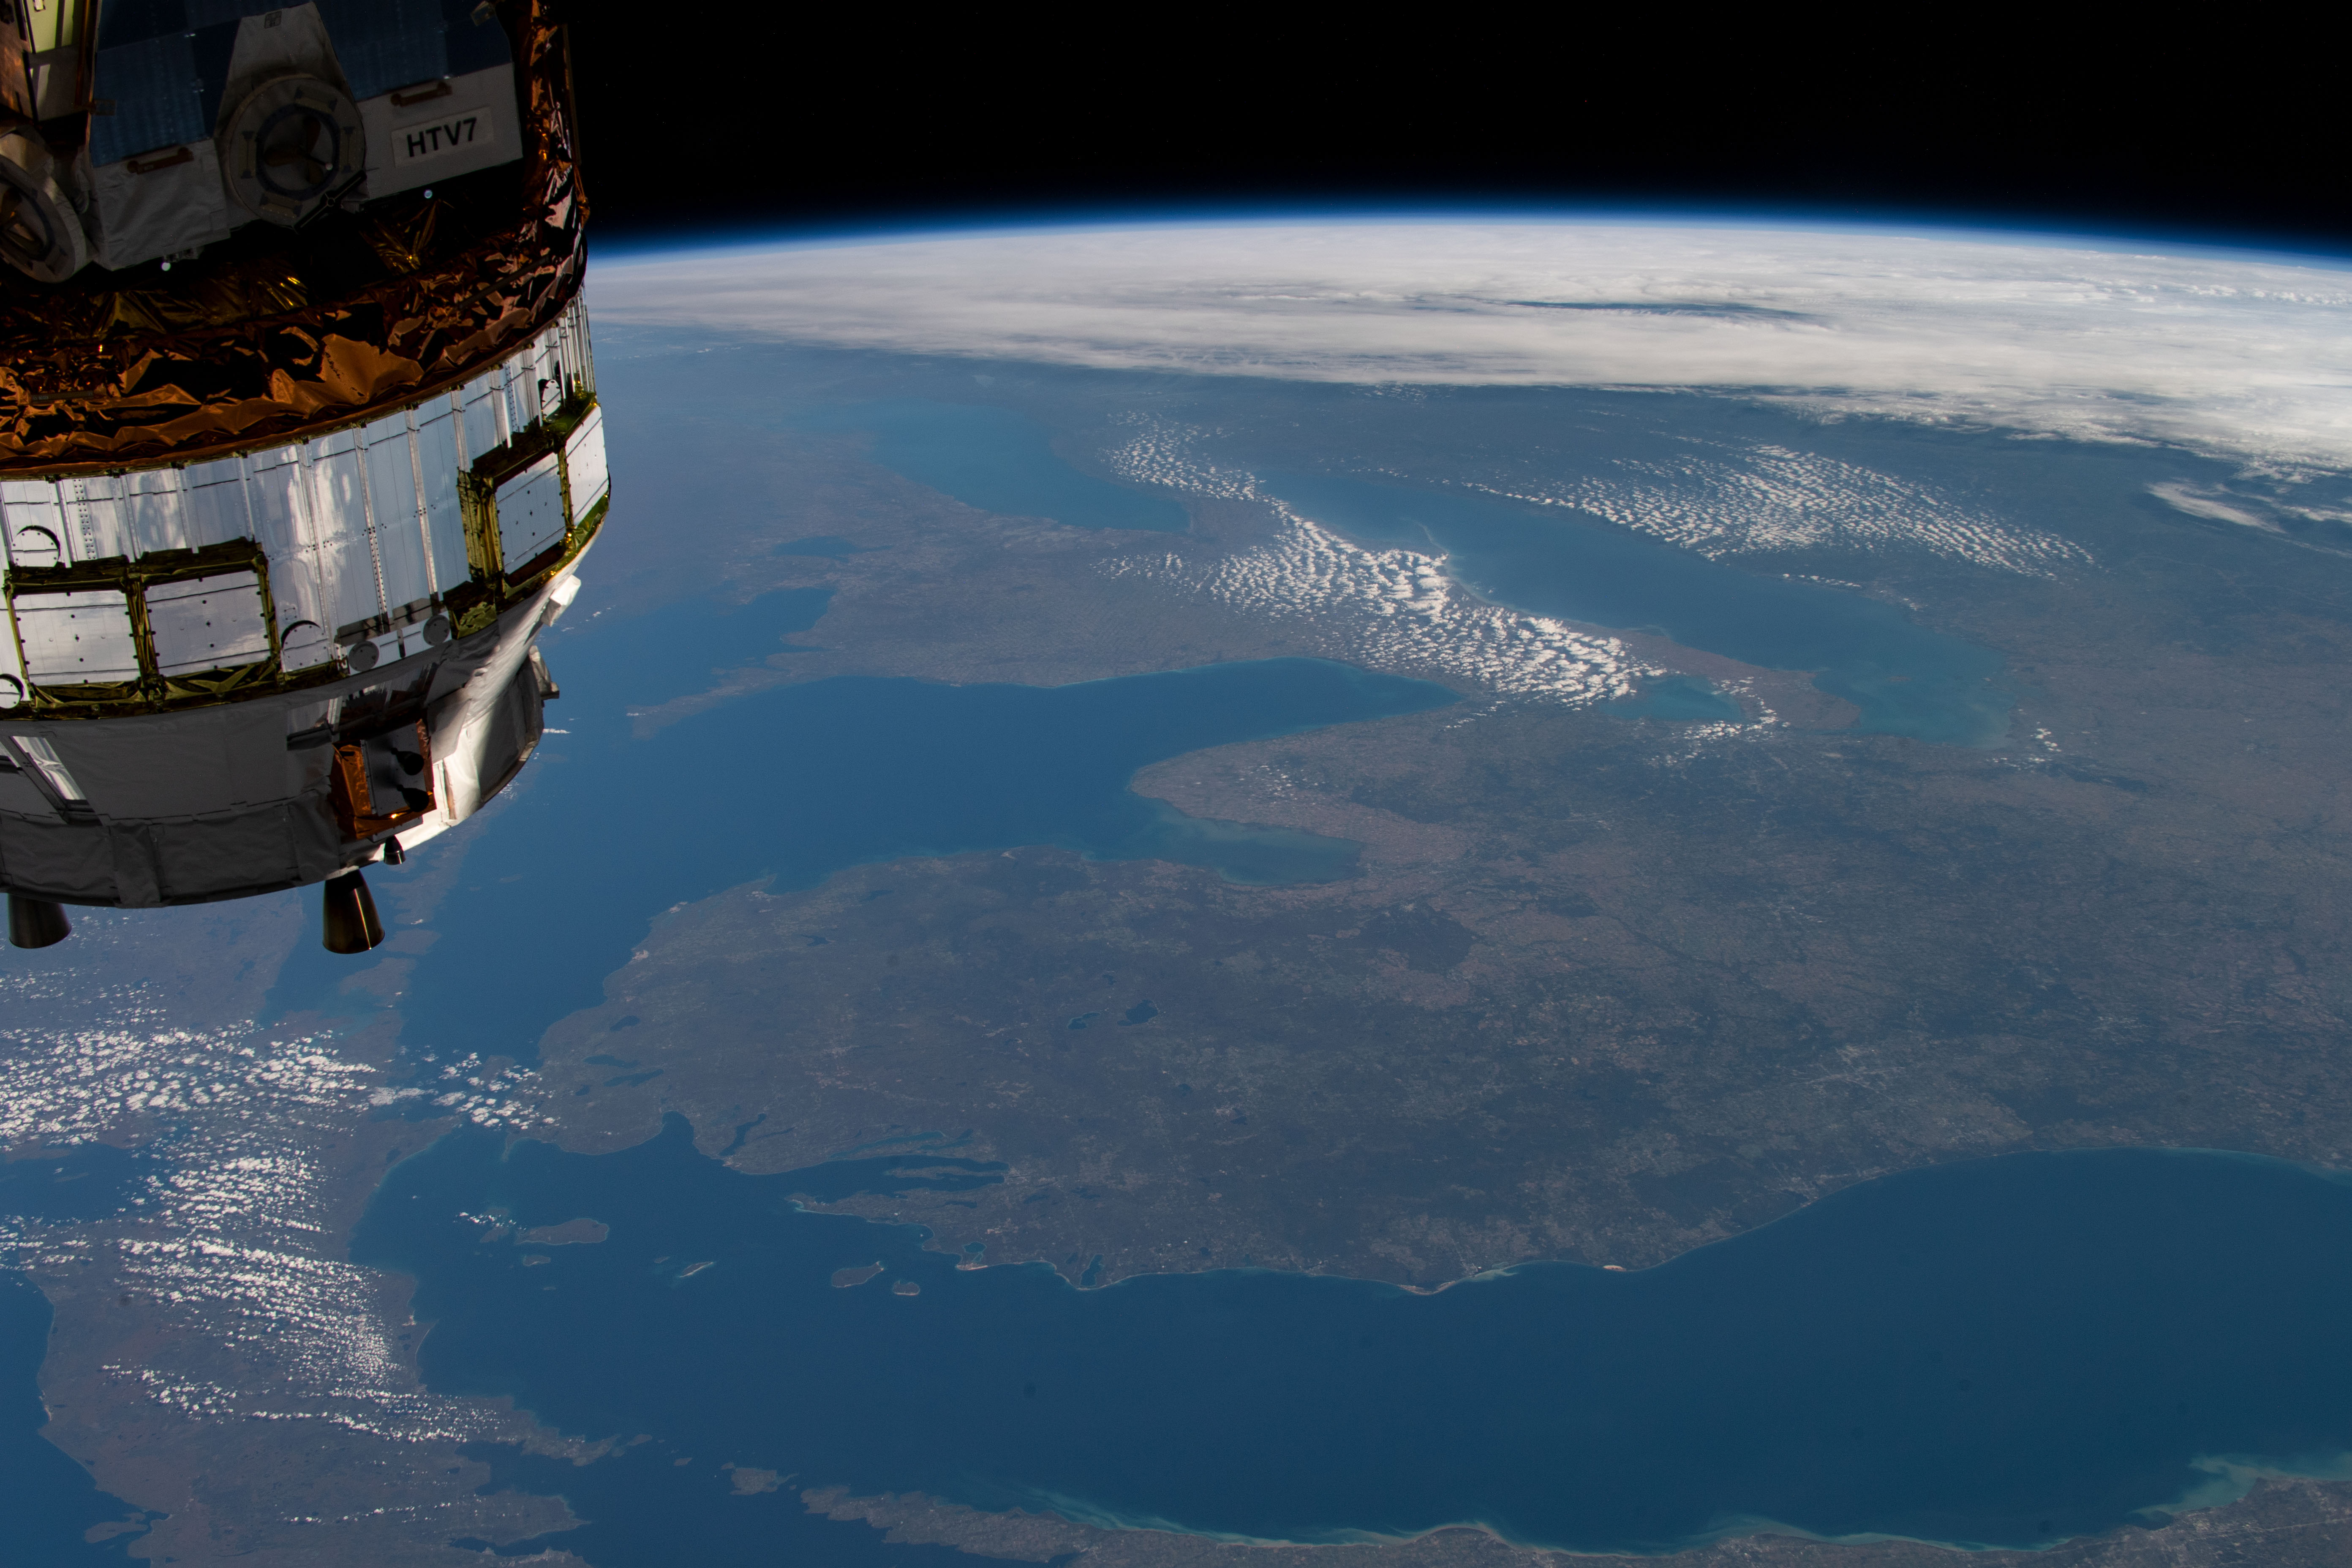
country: USA-MICHIGAN
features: EARTH LIMB, PARTIAL FRAME, GREAT LAKES
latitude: 44.0
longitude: -83.0
